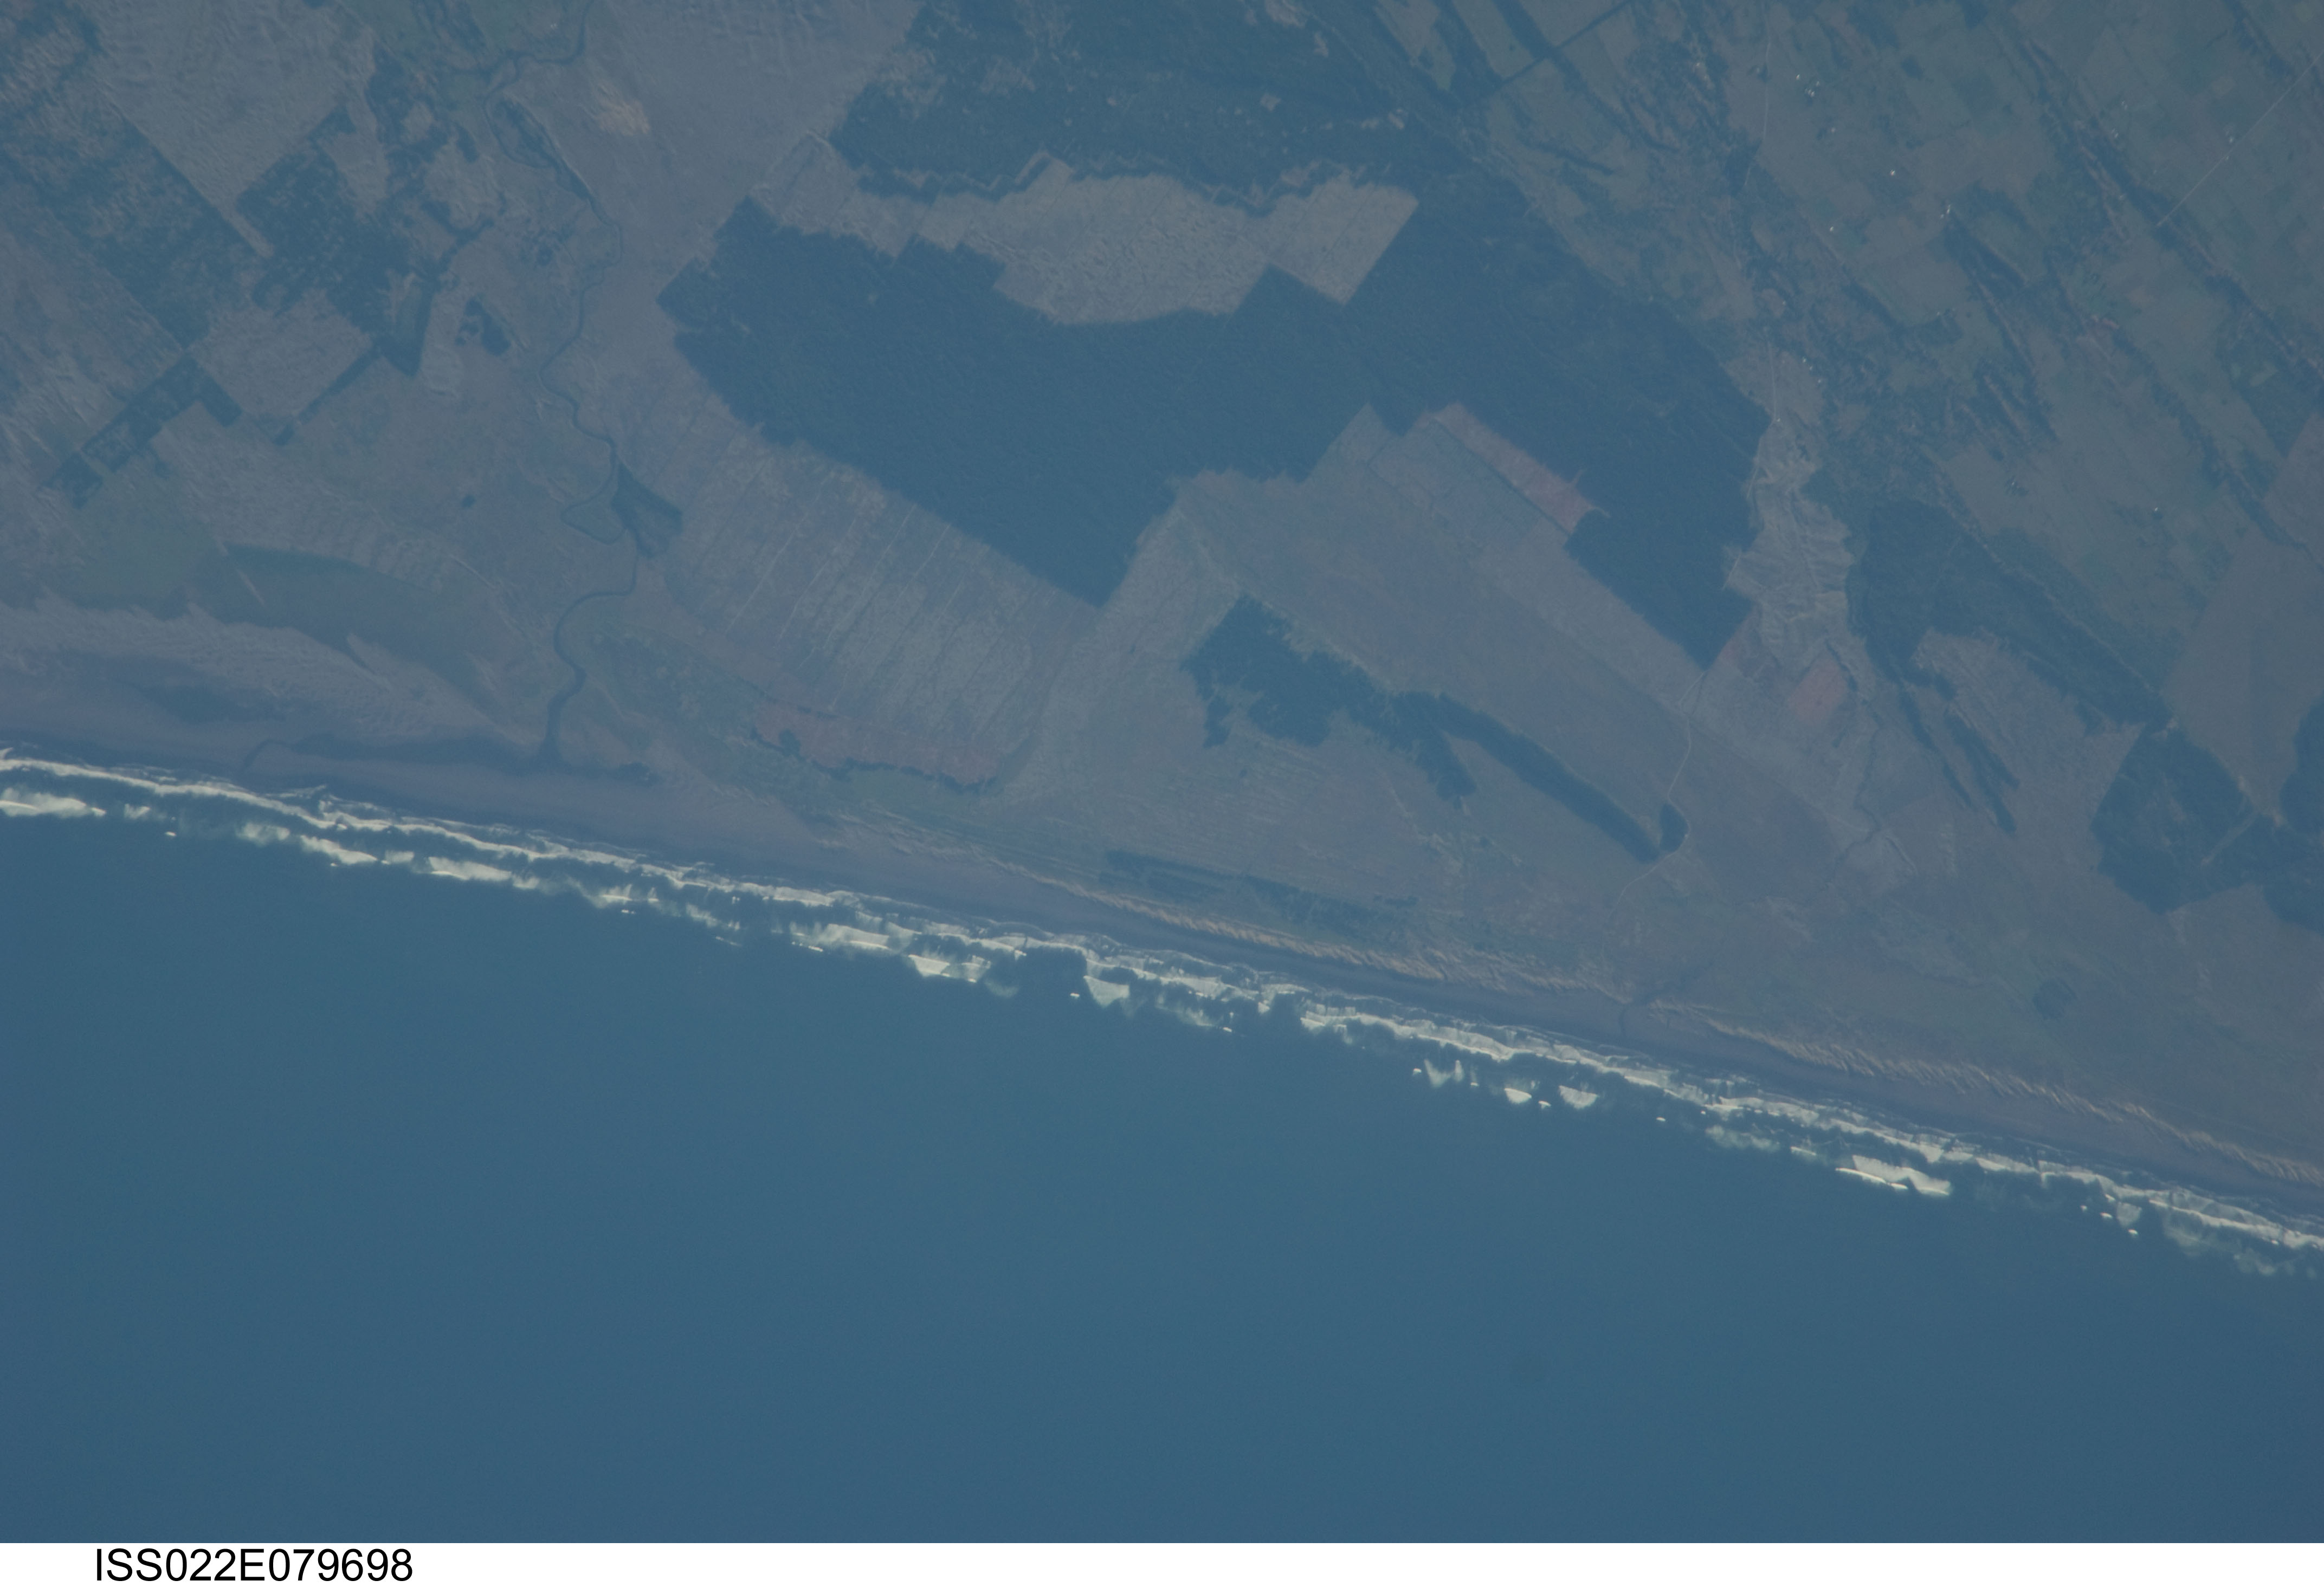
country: CHILE
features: CANETE AREA, COAST, FOR., AGR.
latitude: -37.9
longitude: -73.5
